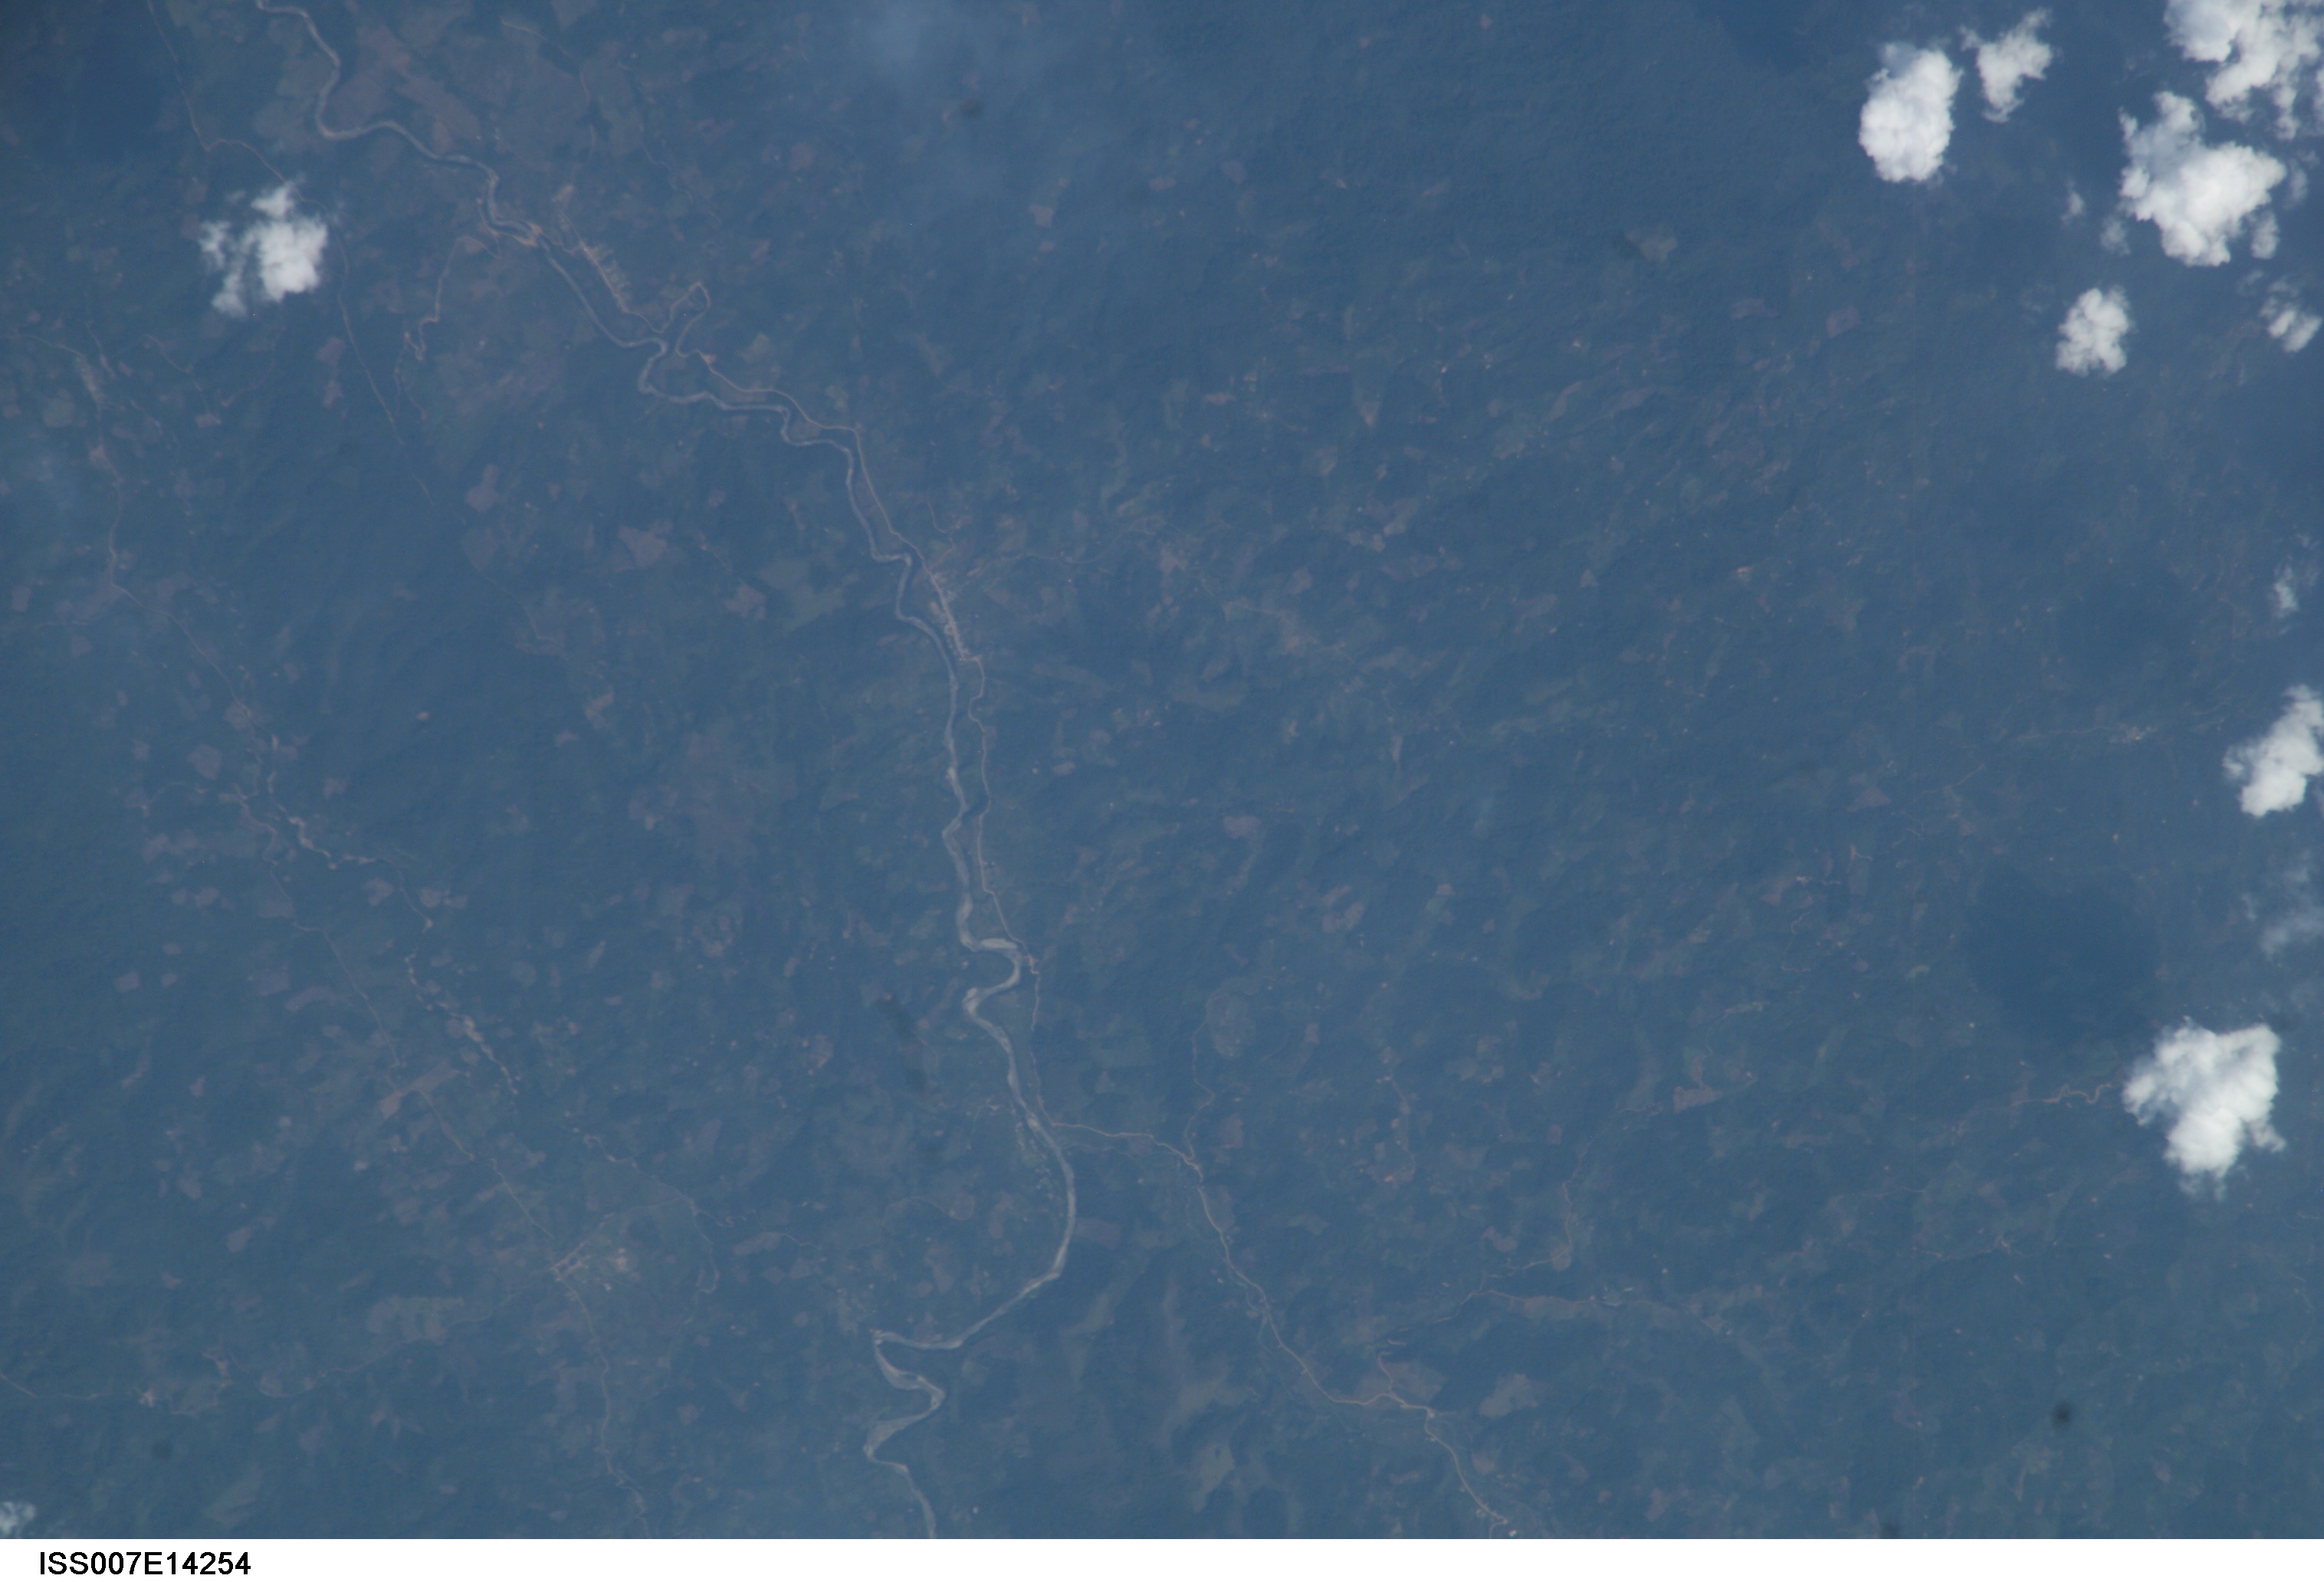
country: PERU
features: RIVERS, ROADS, CLEAR CUTTING
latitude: -11.5
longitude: -74.5
